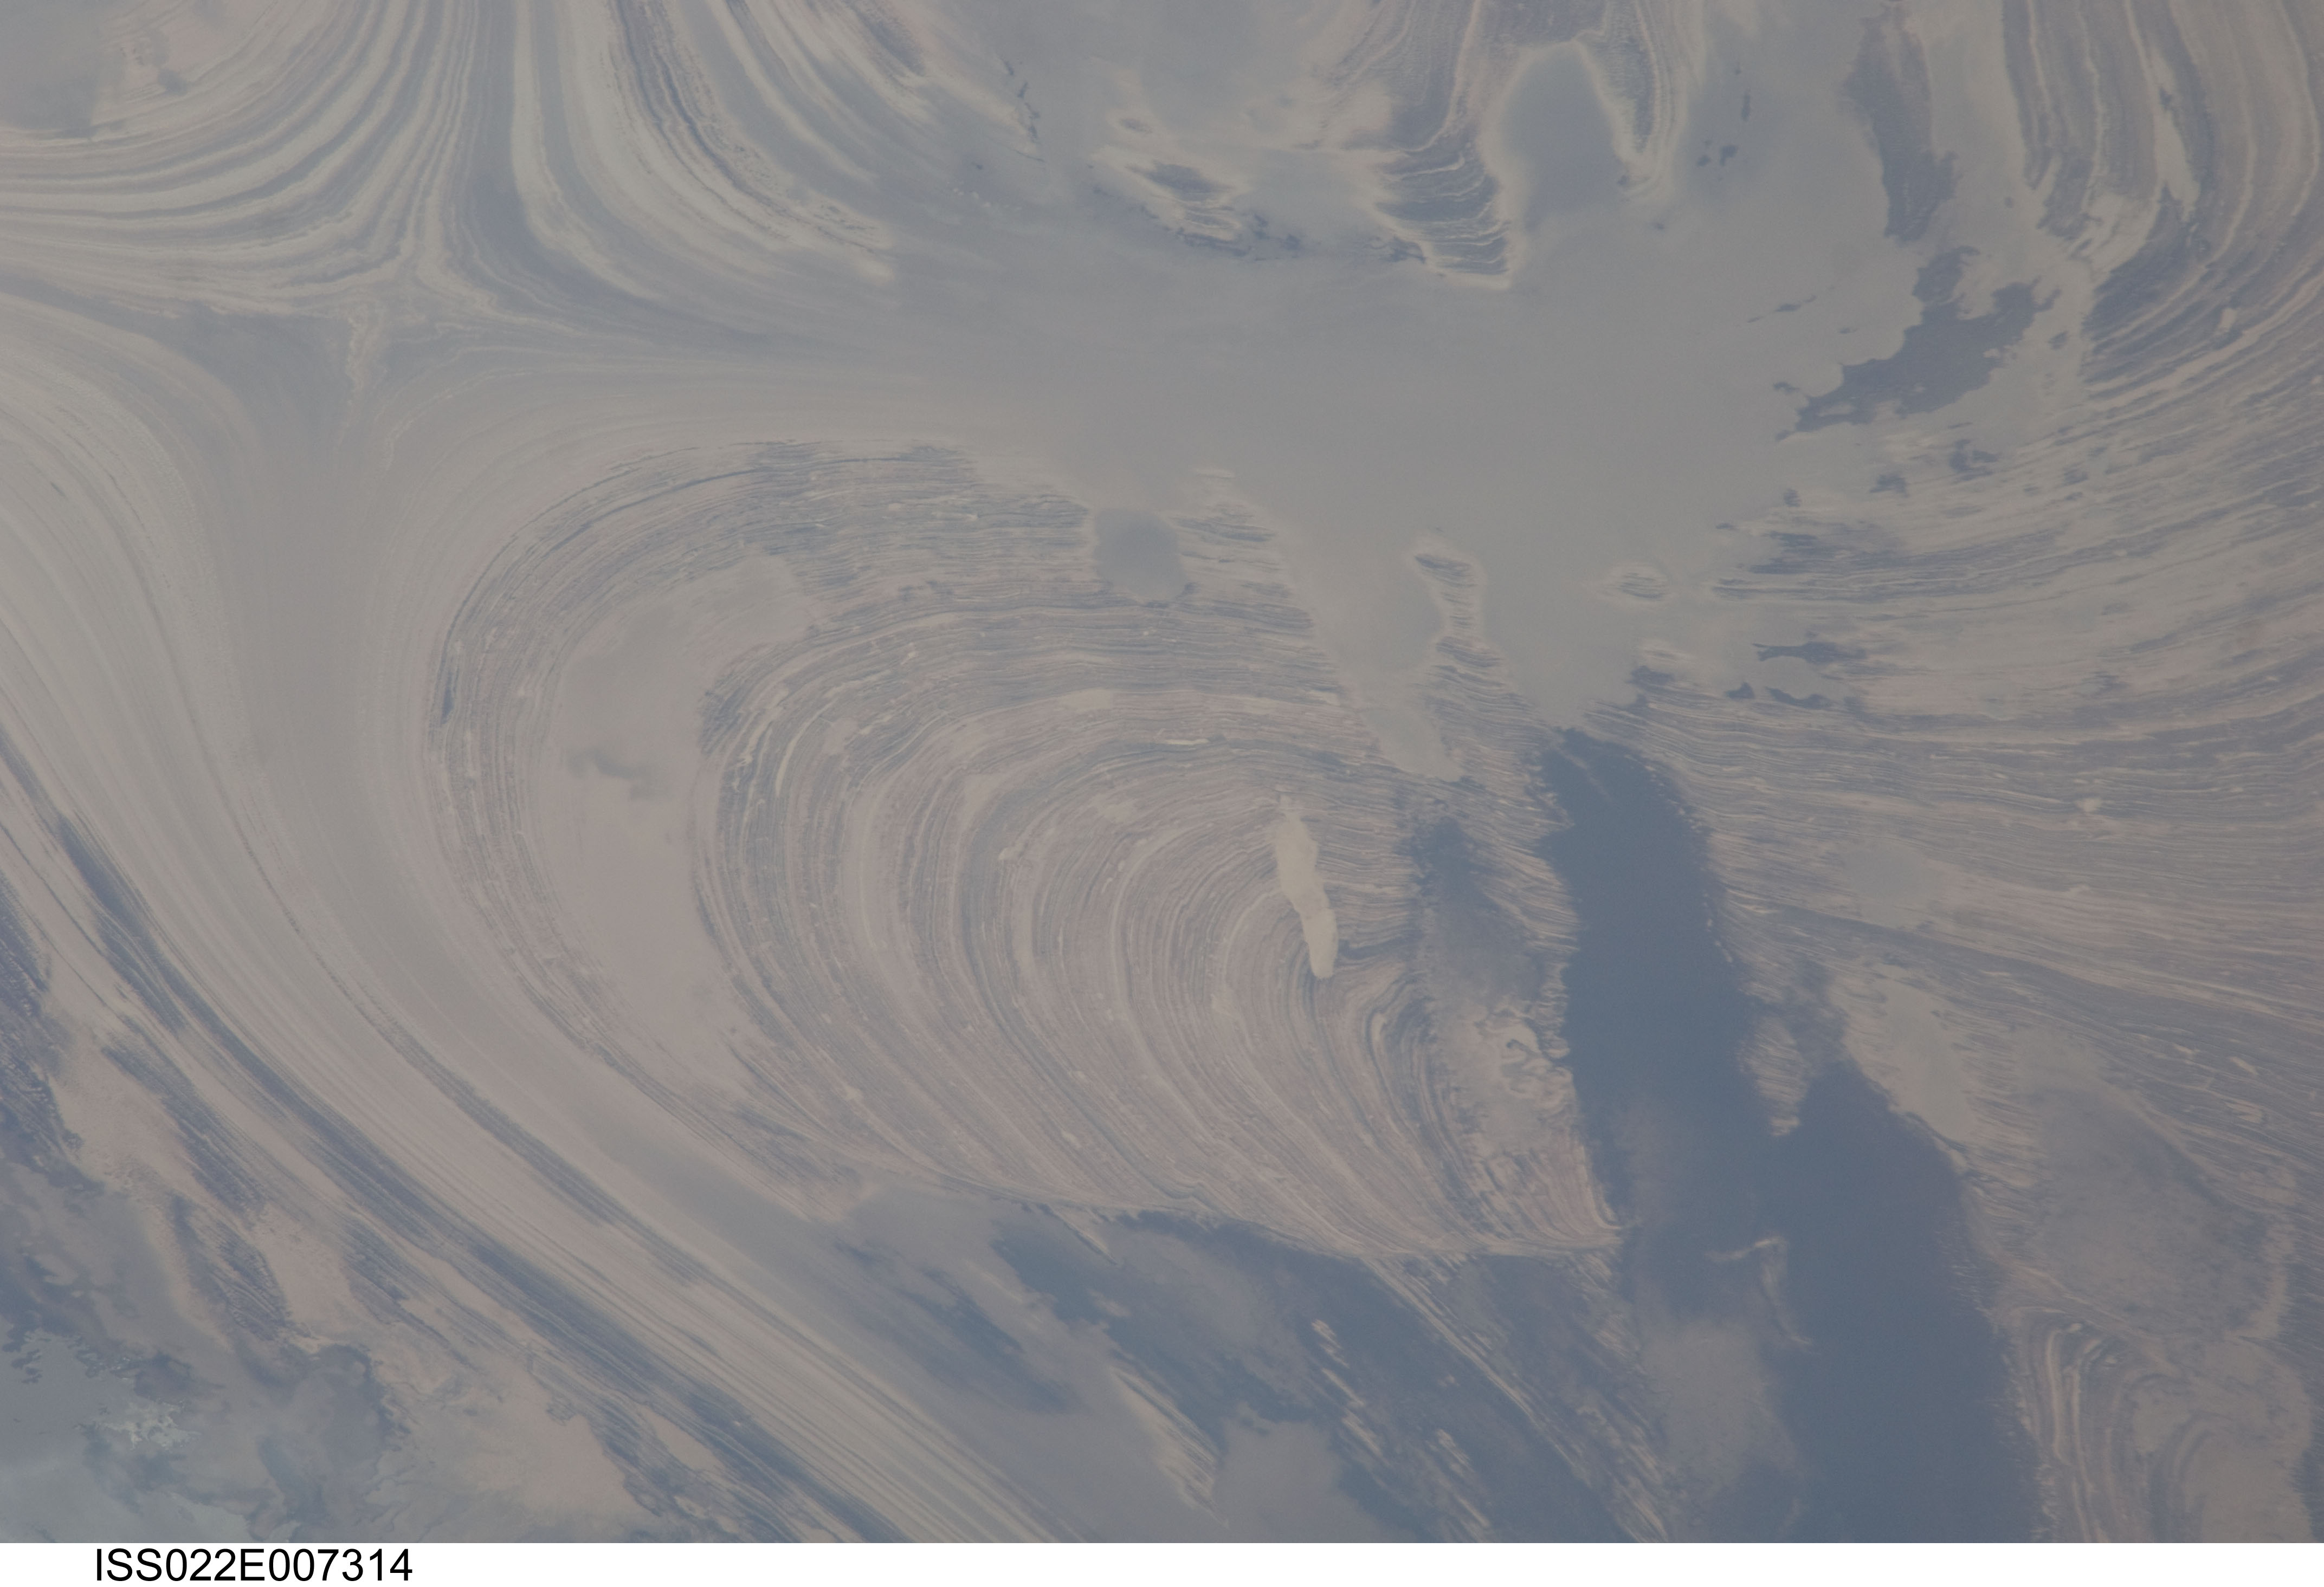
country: IRAN
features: SALT DOME STRUCTURES, PLAYAS
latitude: 34.5
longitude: 53.9
